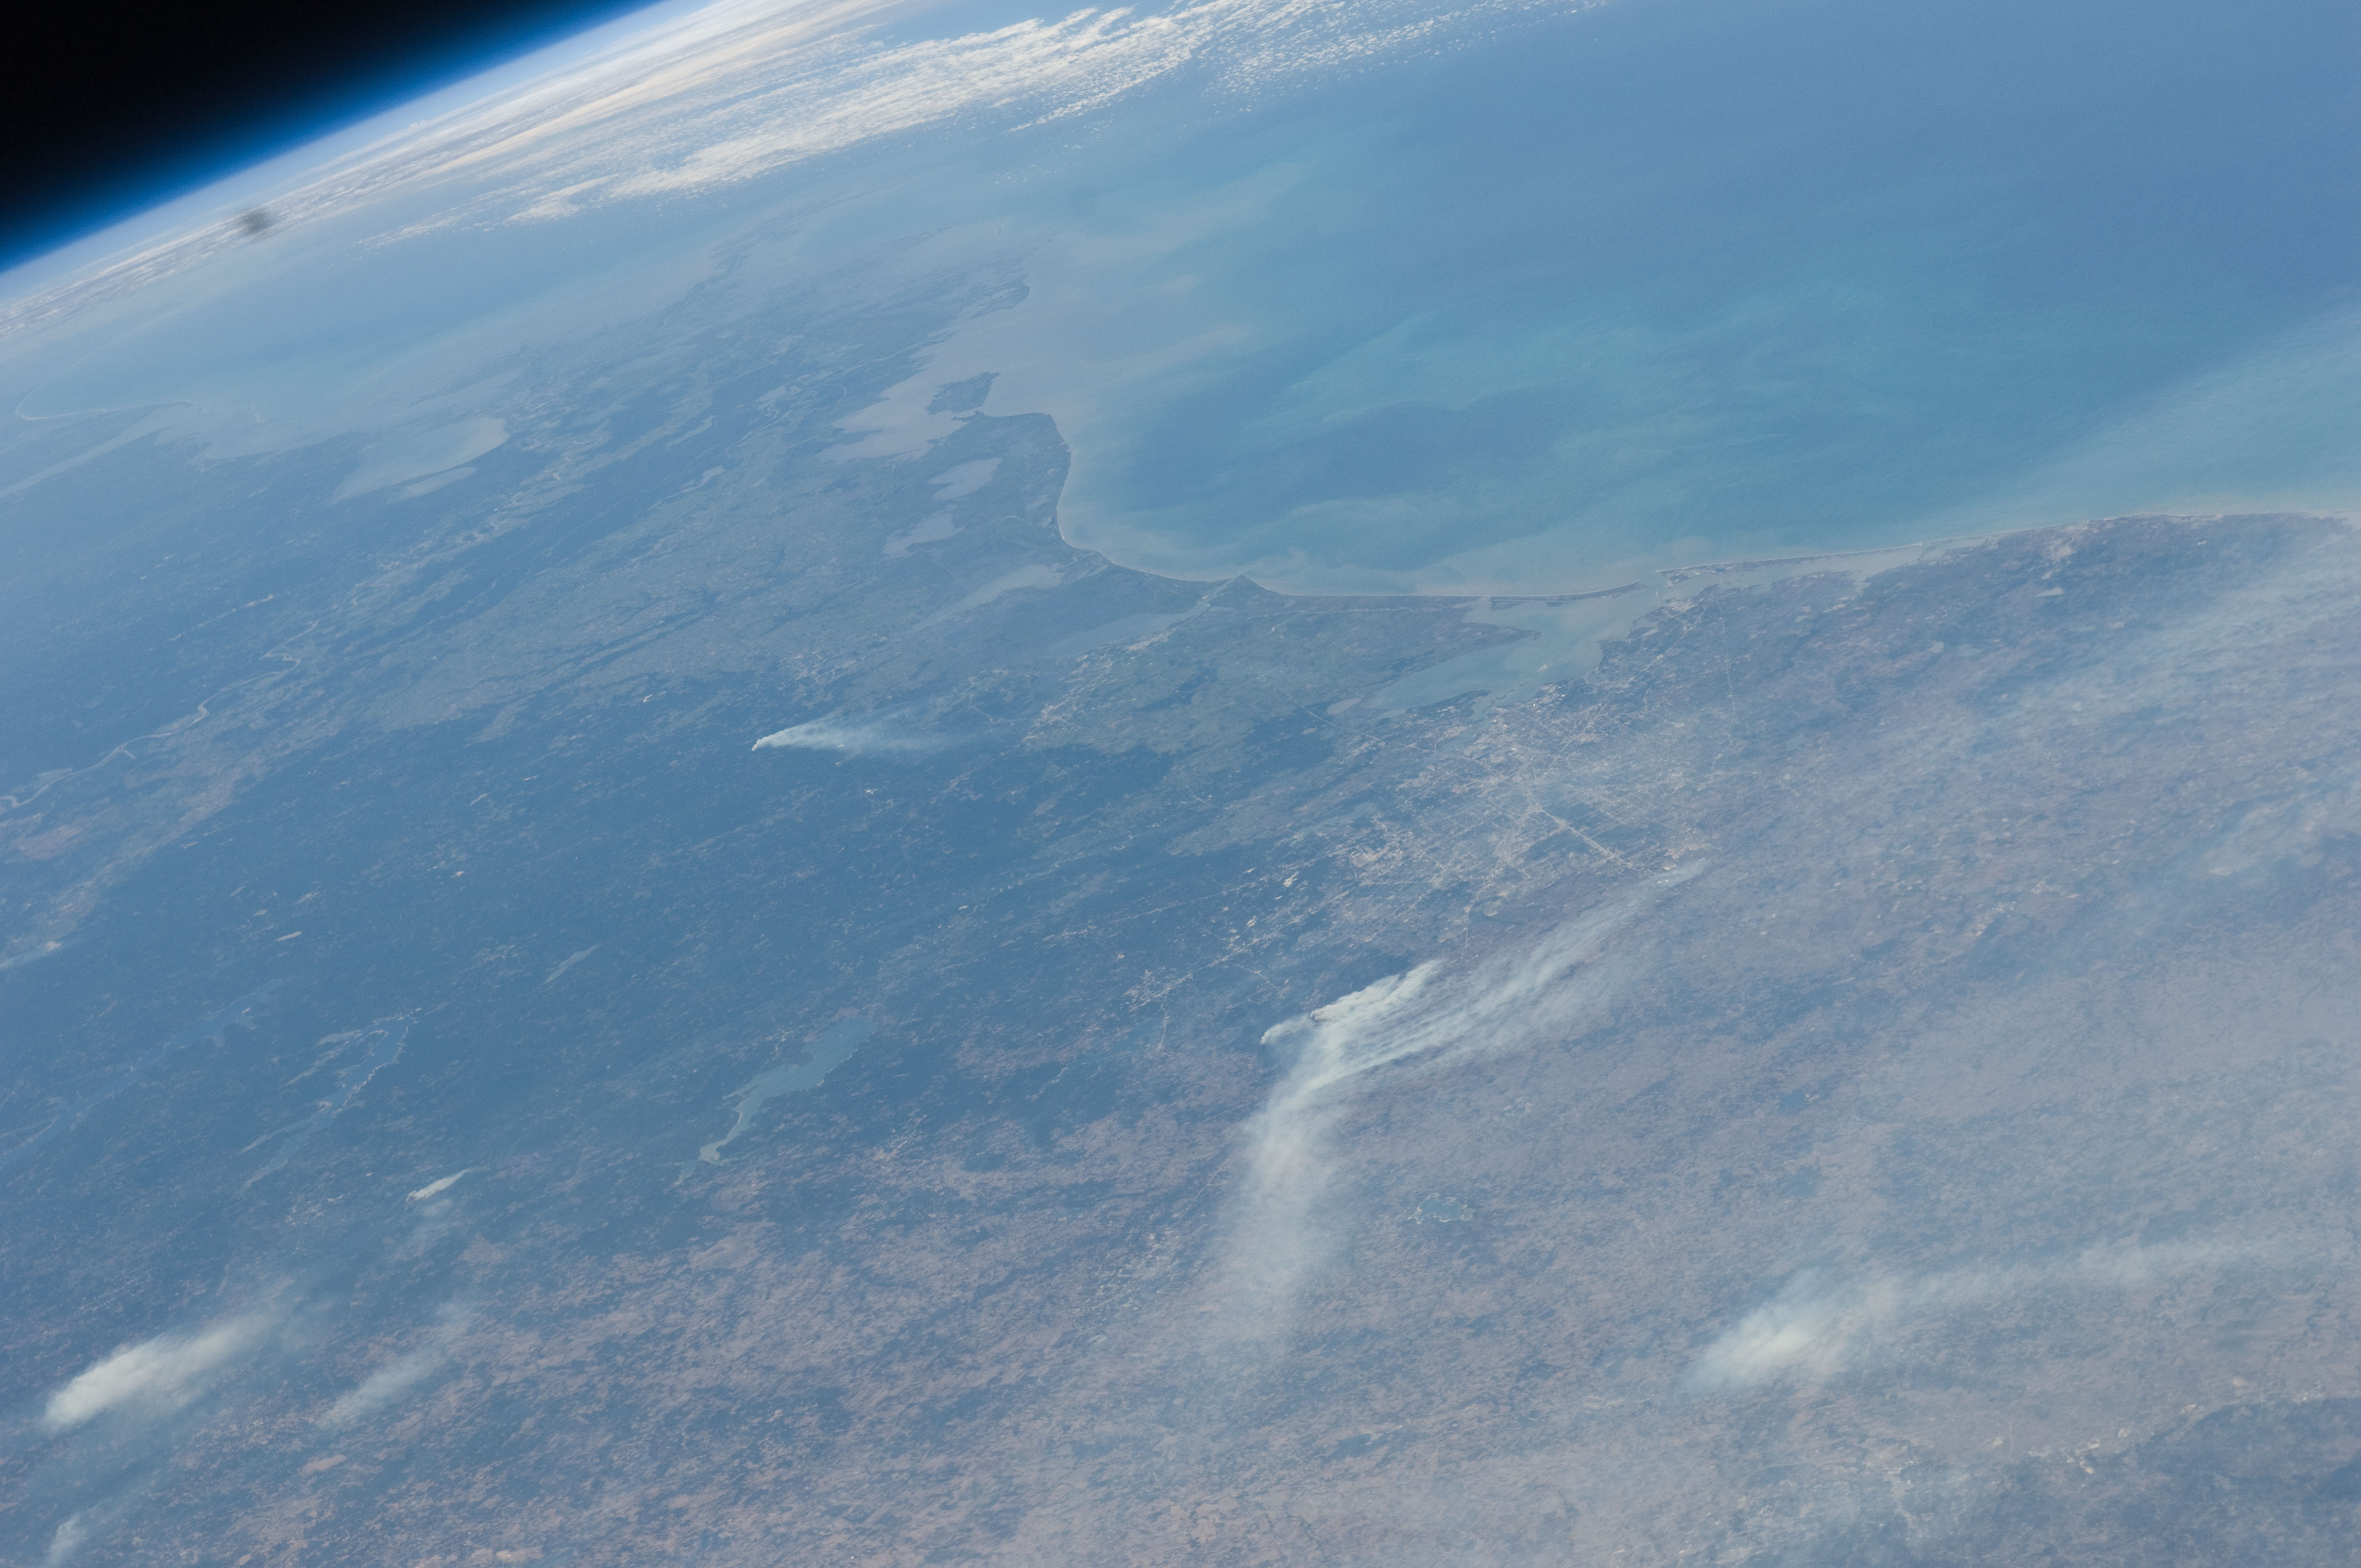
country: USA-TEXAS
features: PAN-WILDFIRES, HAZE, HOUSTON REGION
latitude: 30.0
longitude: -95.0
